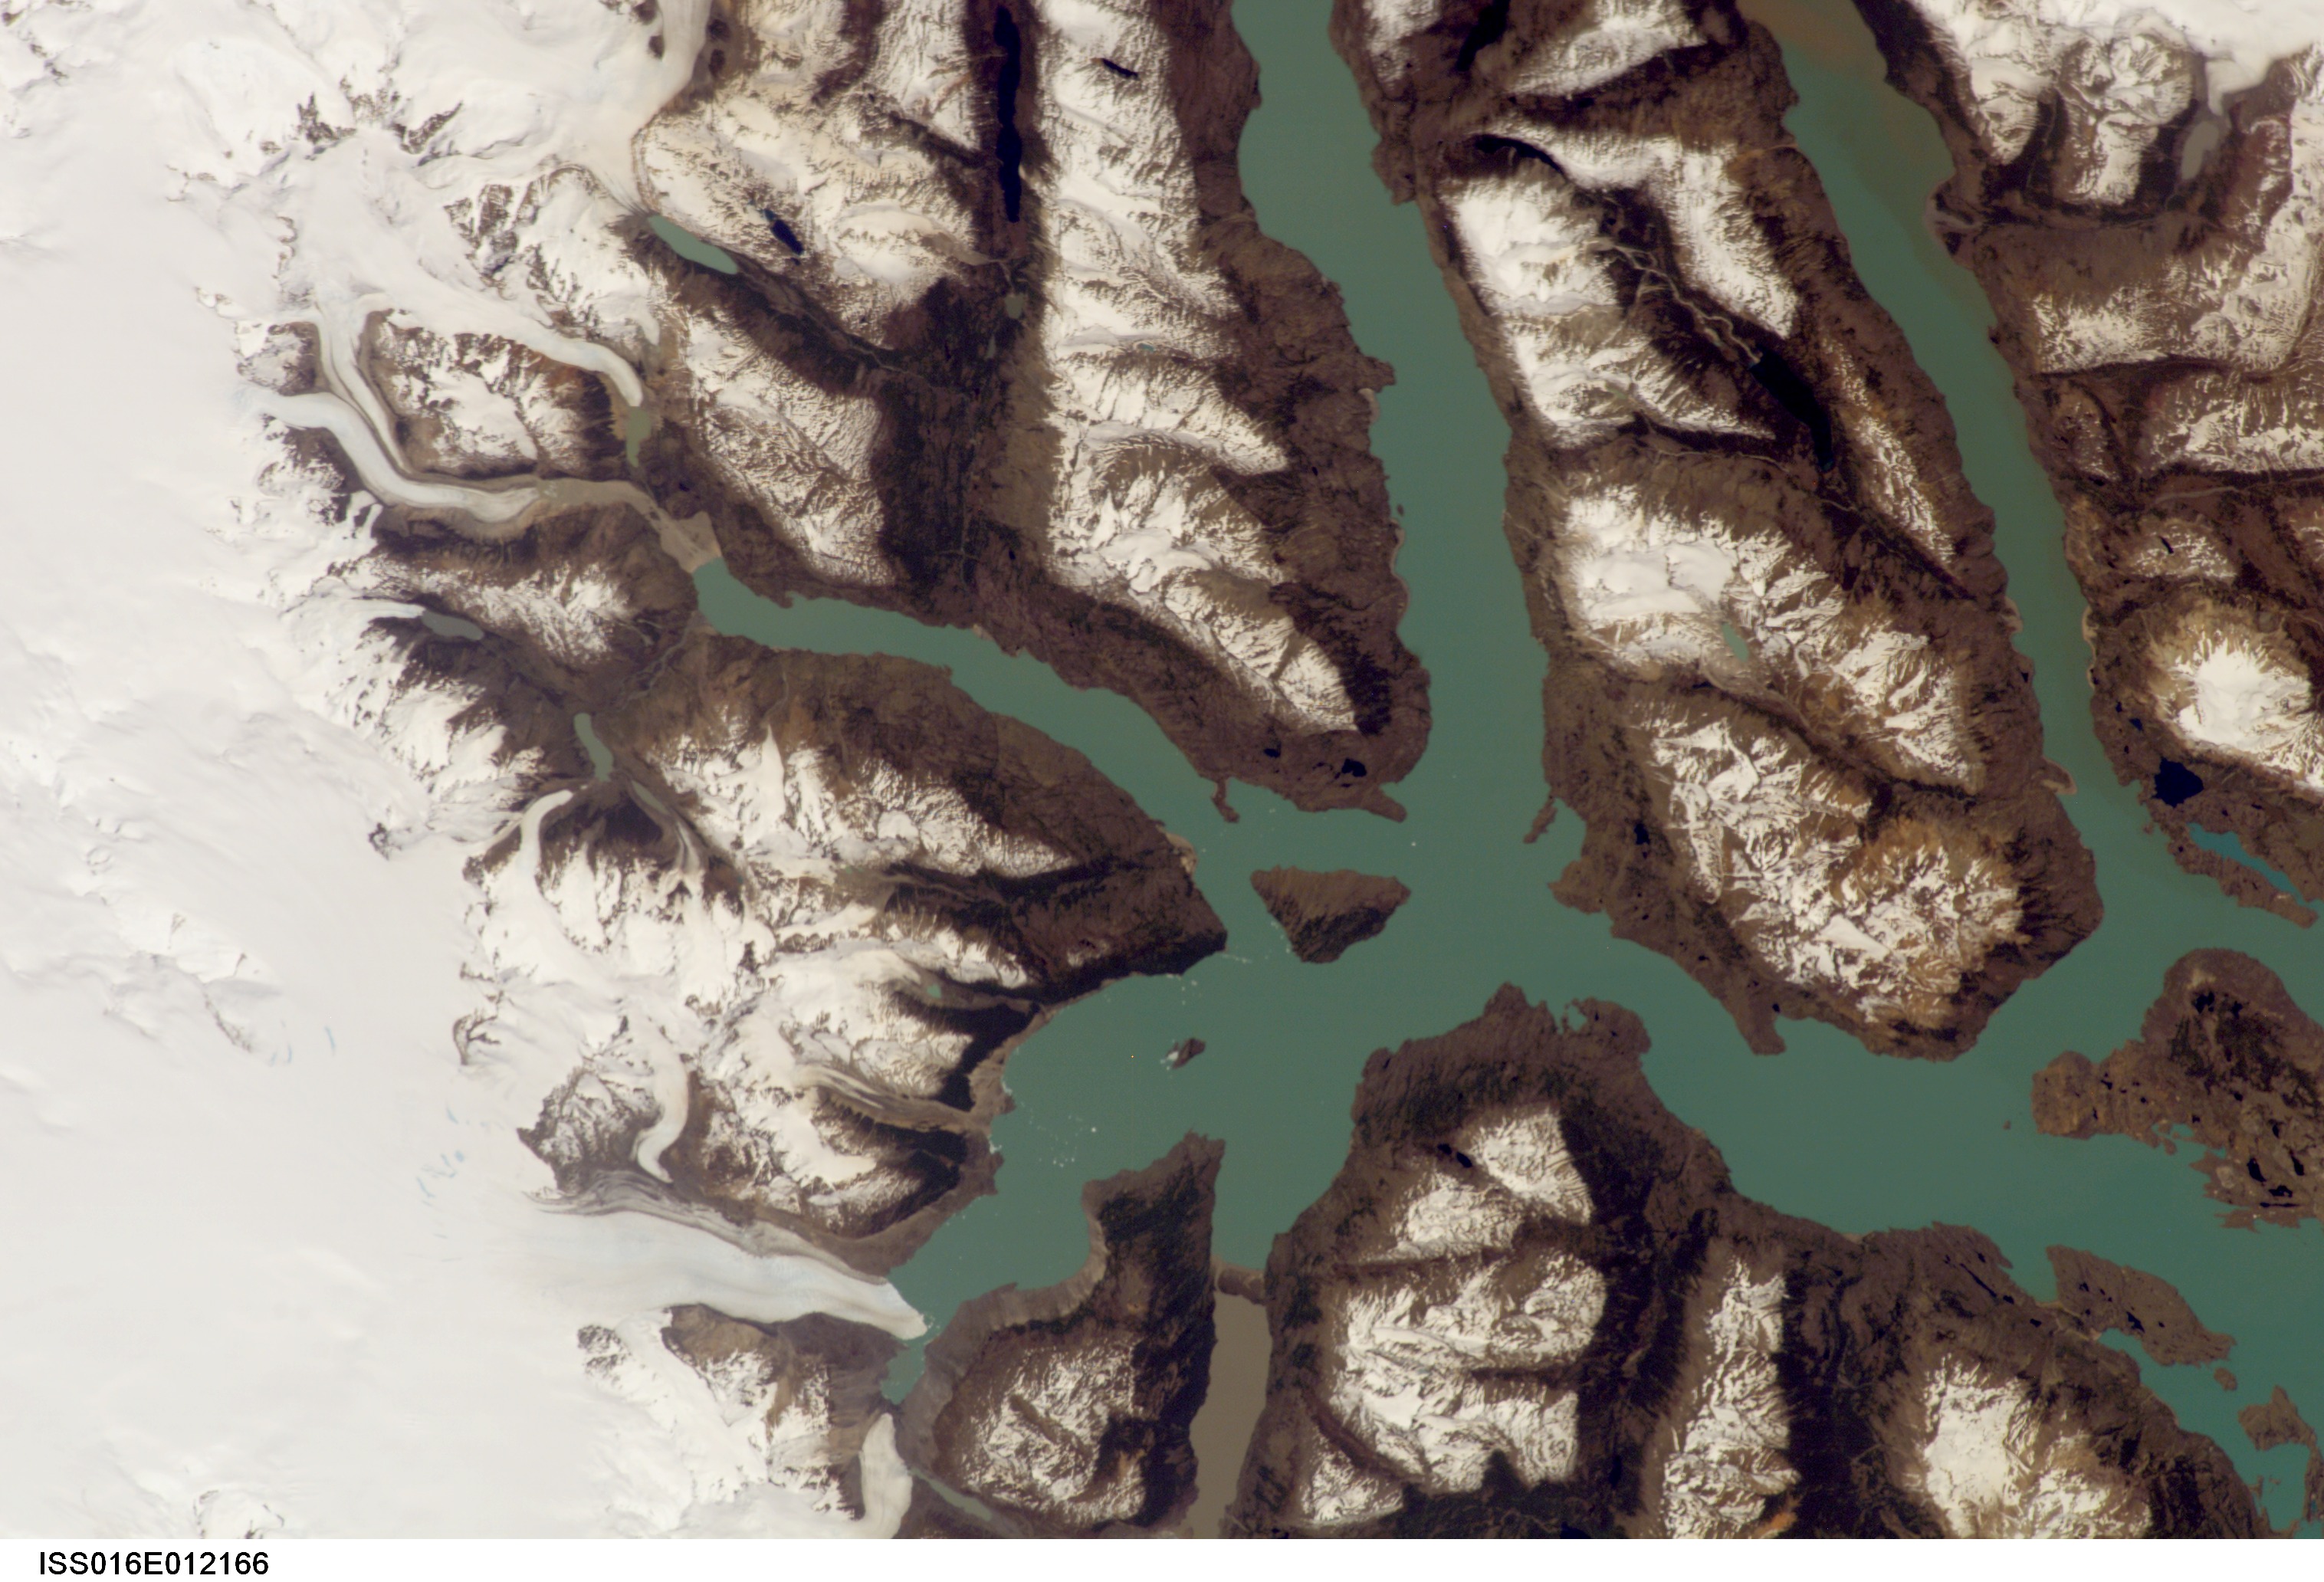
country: CHILE
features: MT. O'HIGGINS, O'HIGGINS L., ICE
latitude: -48.5
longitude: -73.0
